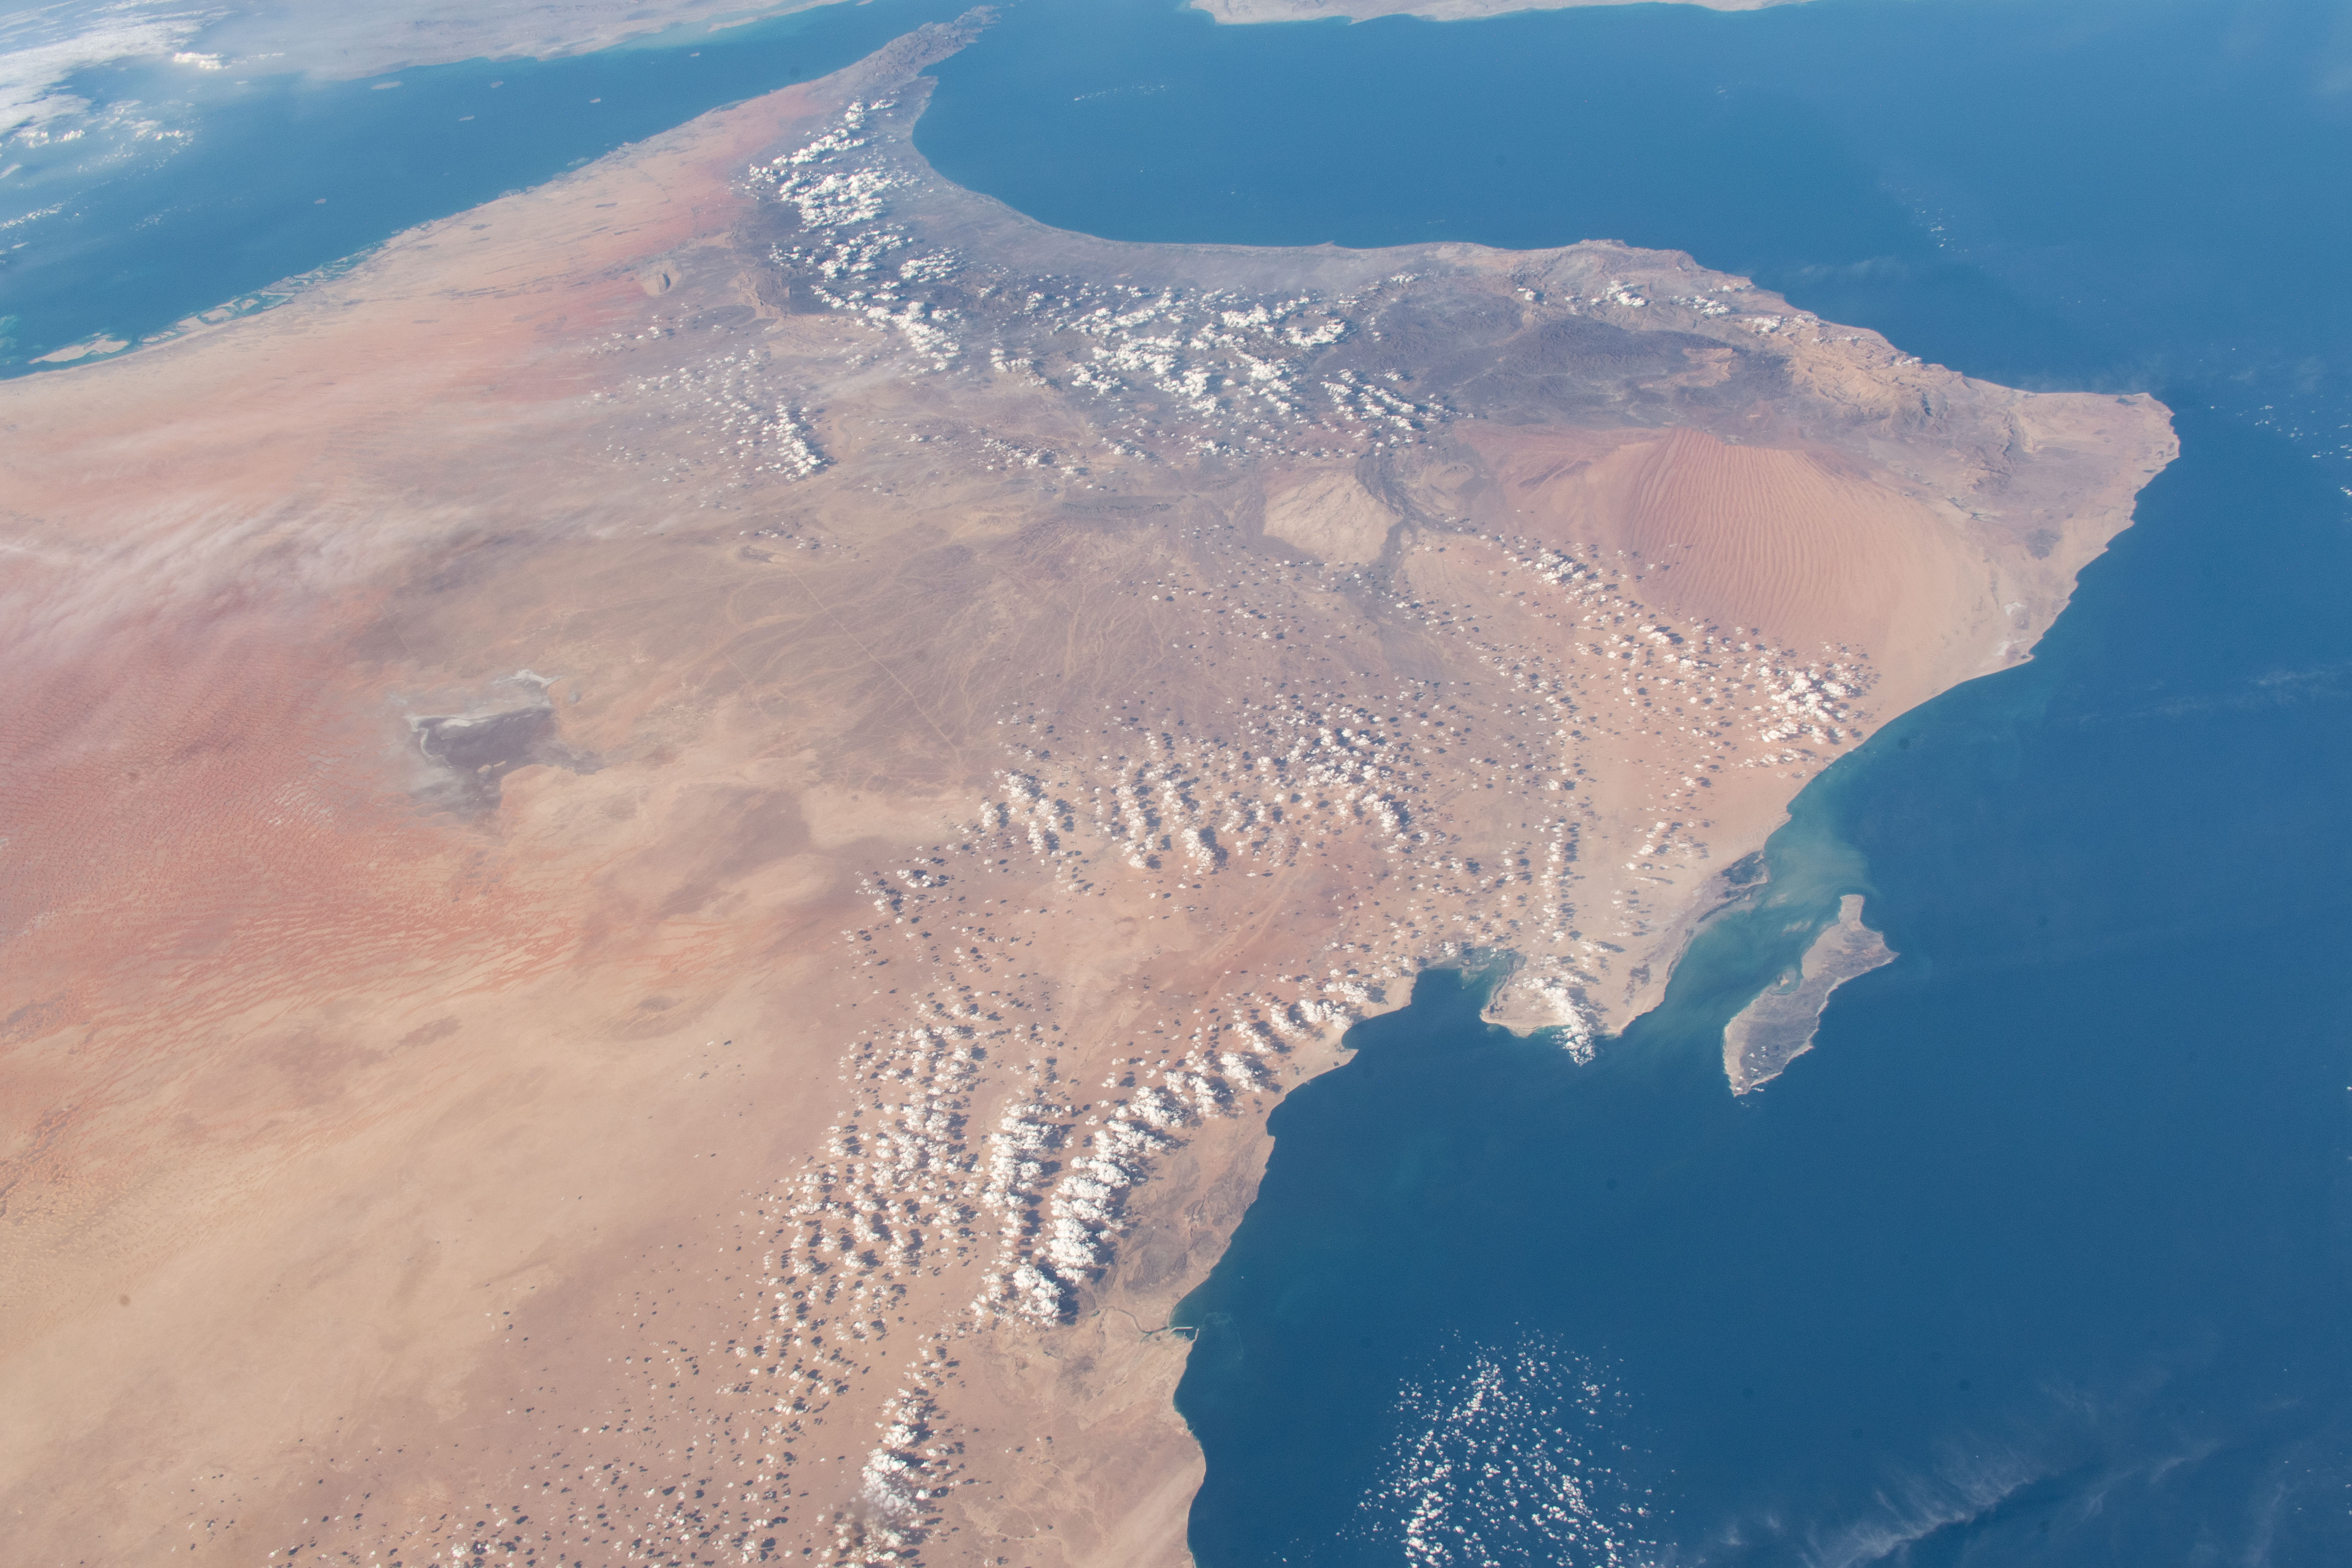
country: OMAN
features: STRAIT OF HORMUZ, GULFOF OMAN, AL HAJAR MOUNTAINS, WAHIBA SANDS DESERT, OMAN
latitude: 21.0
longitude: 58.0
